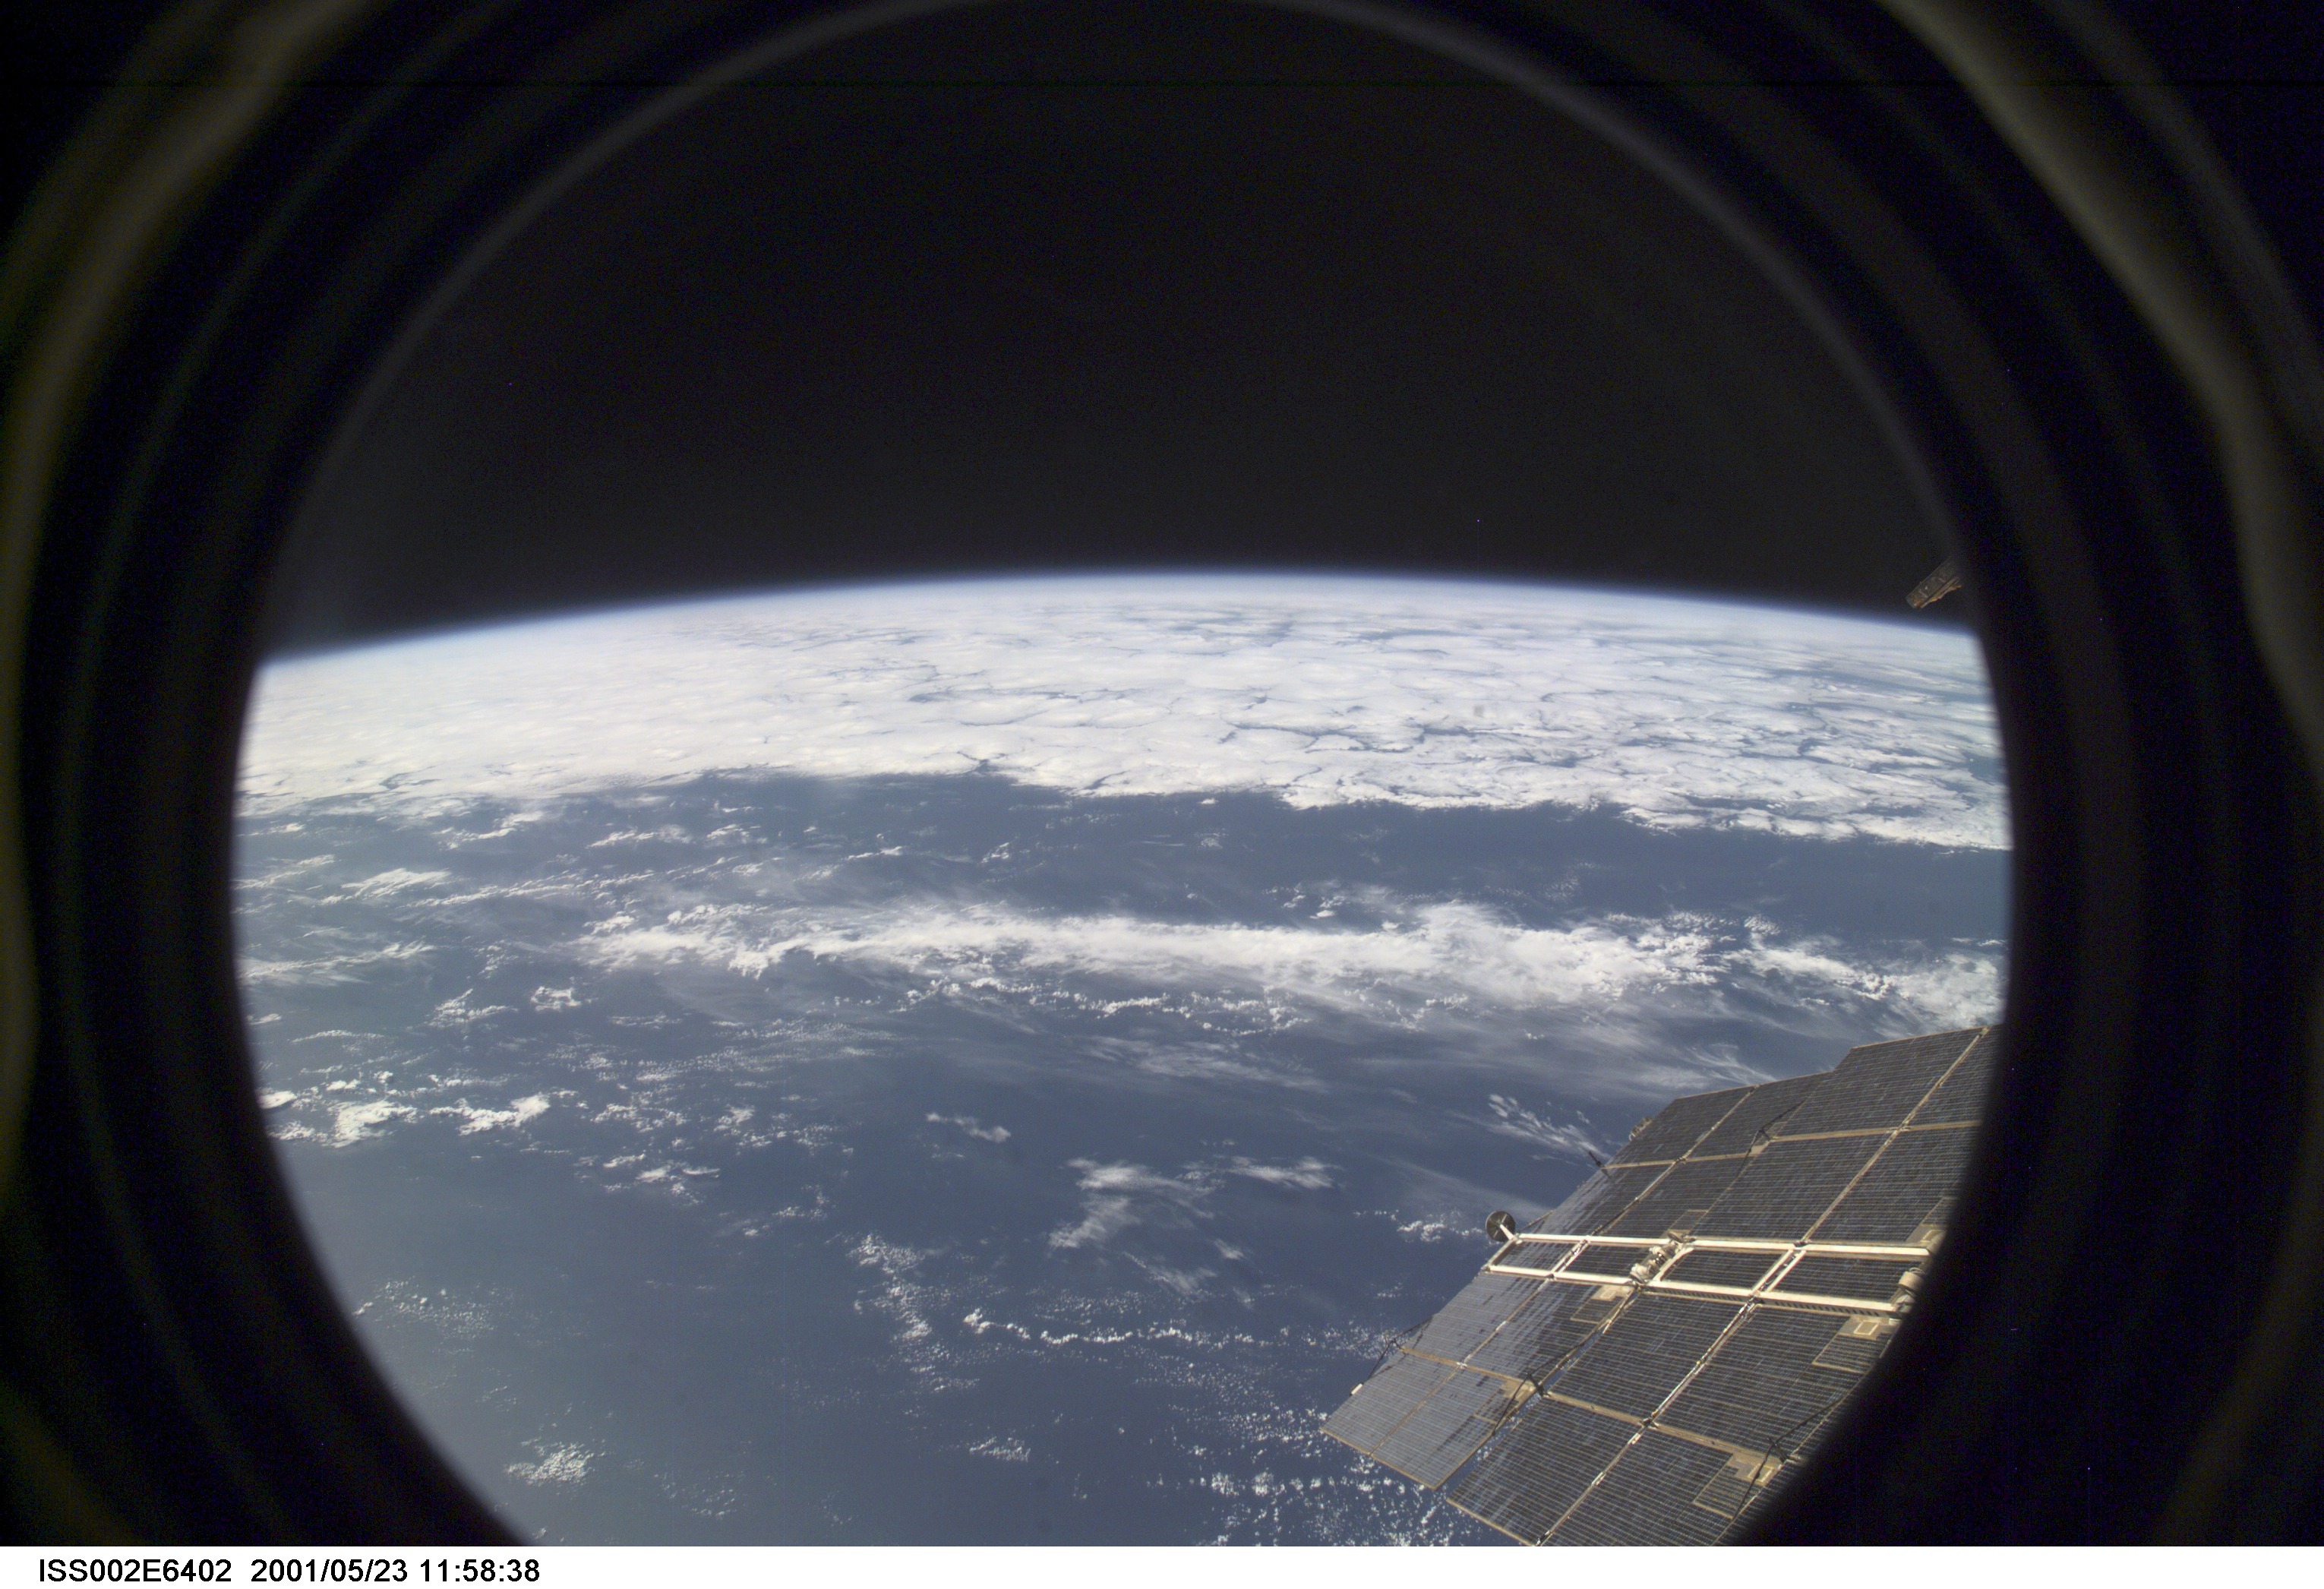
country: ATLANTIC OCEAN
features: PAN-CLOUD FRONT
